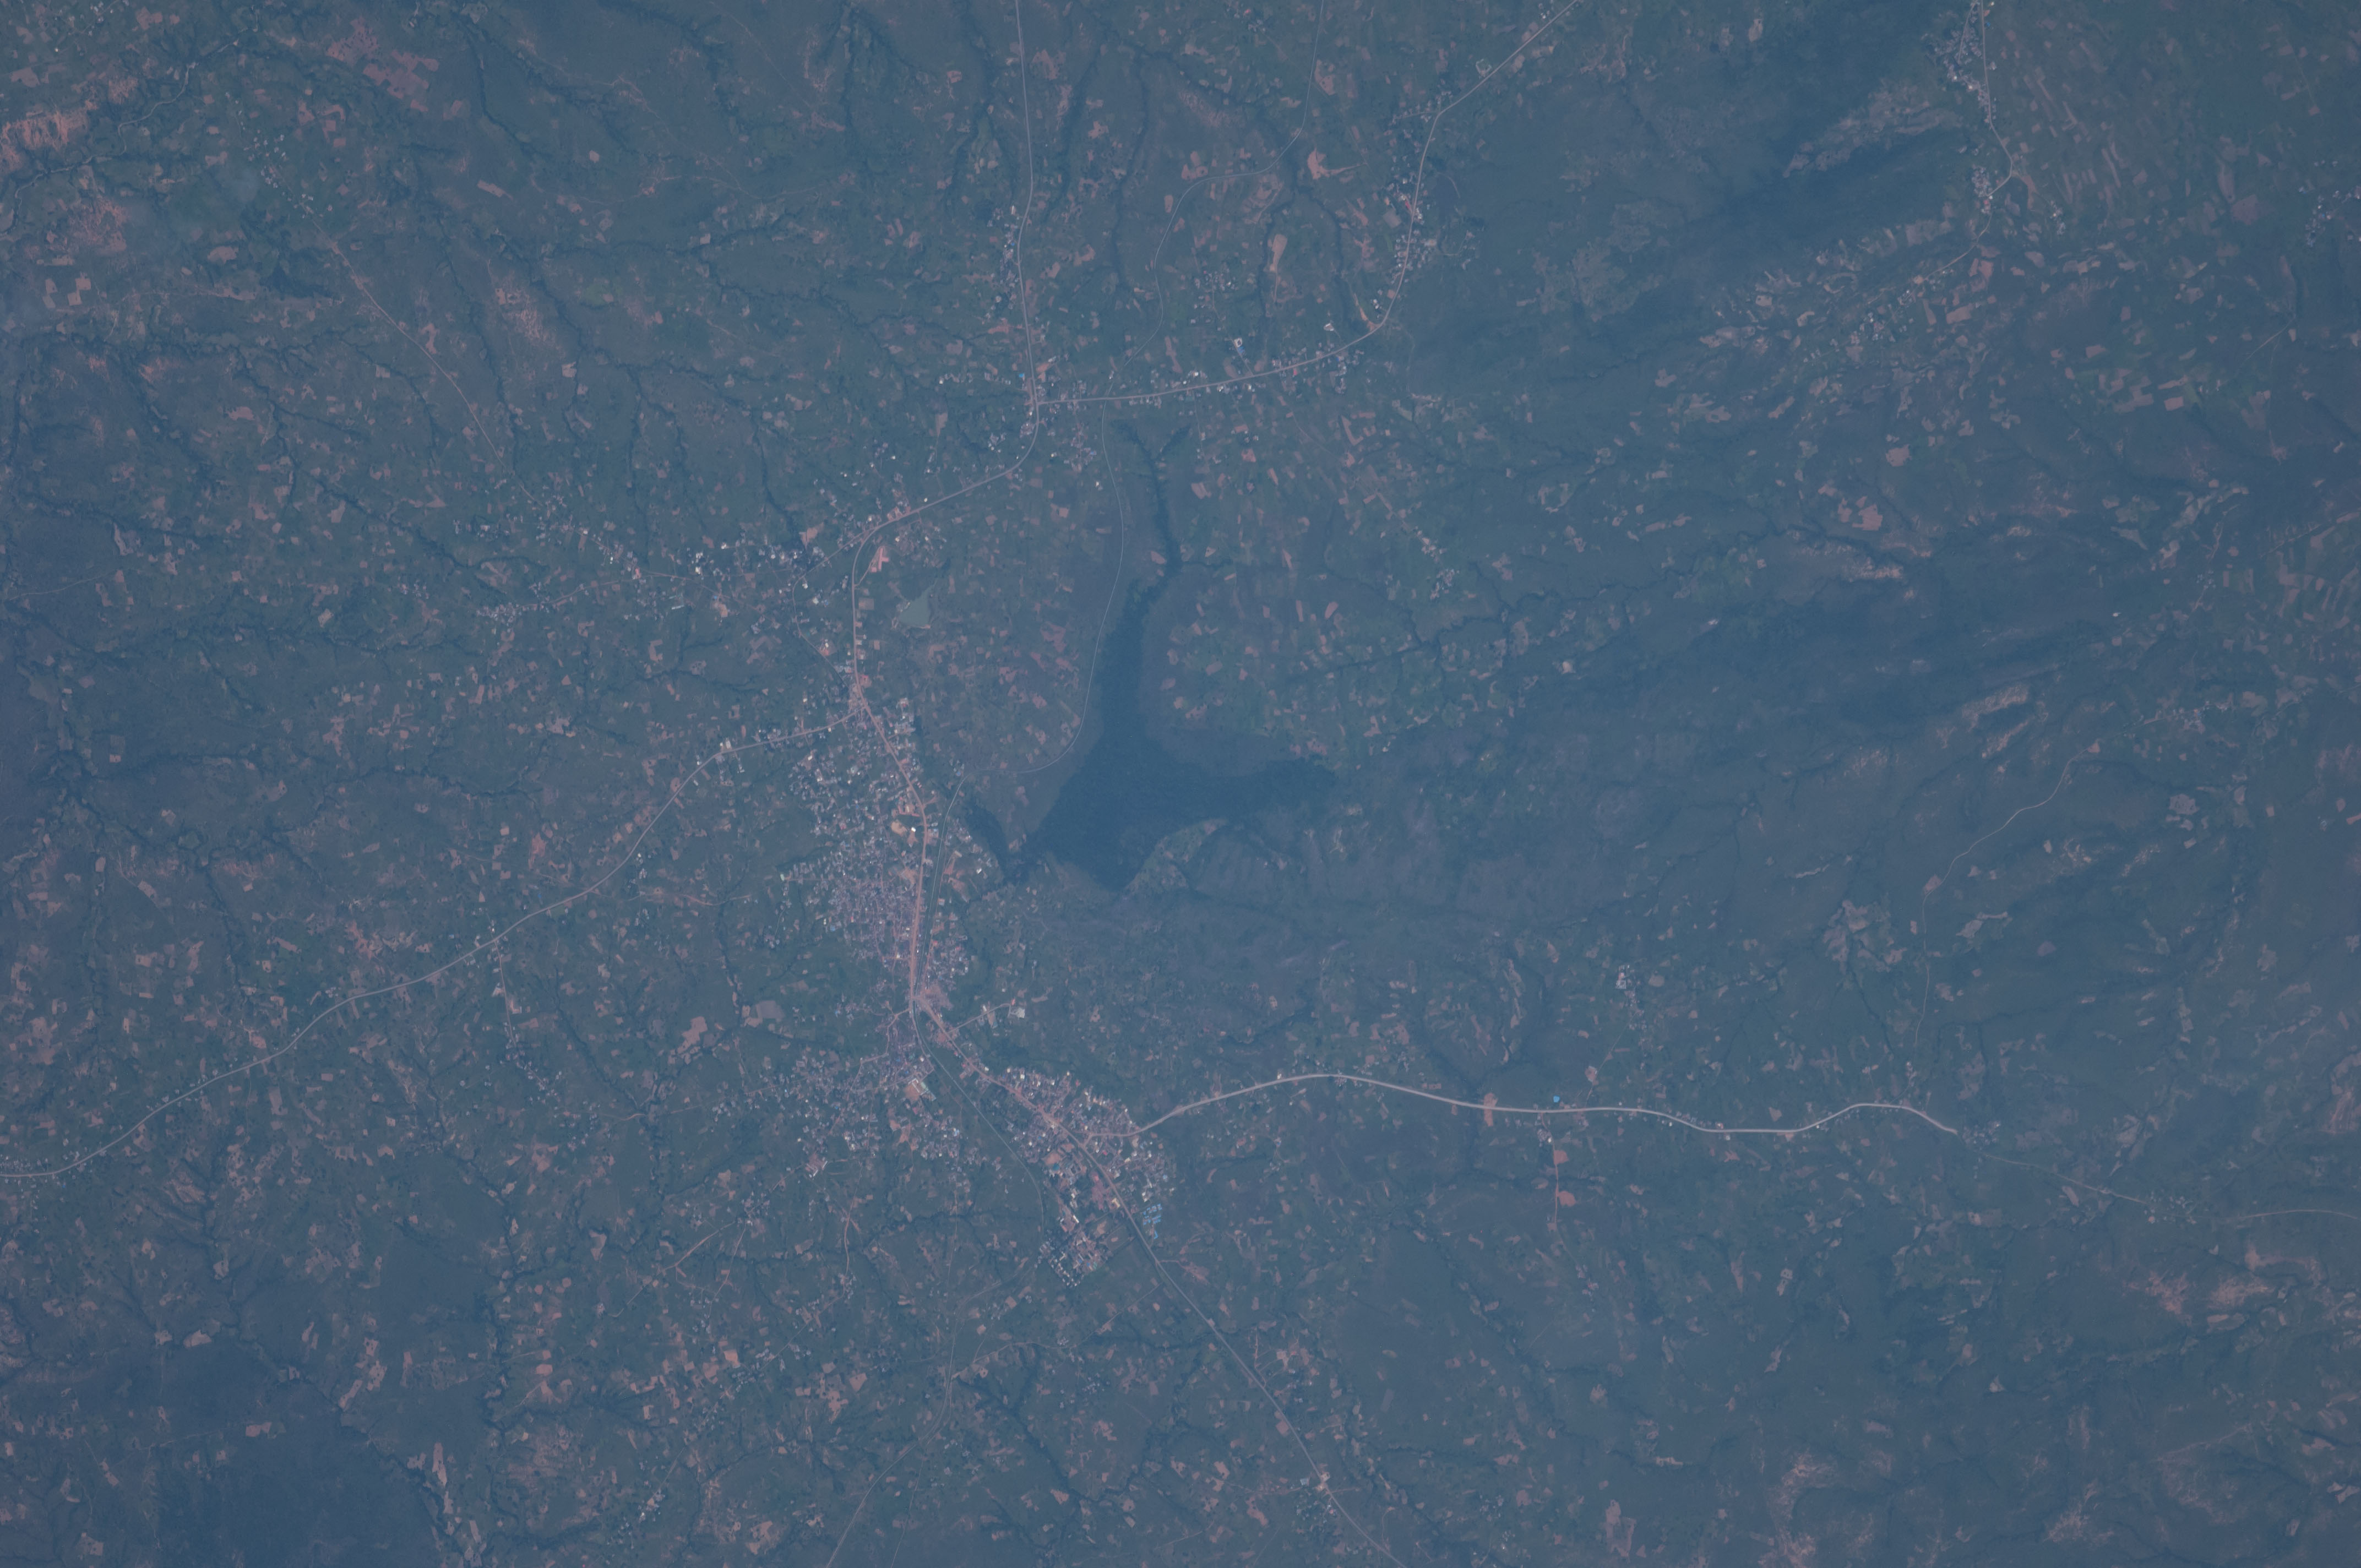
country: NIGERIA
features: ZONKWA NIGERIA
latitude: 9.8
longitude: 8.3
